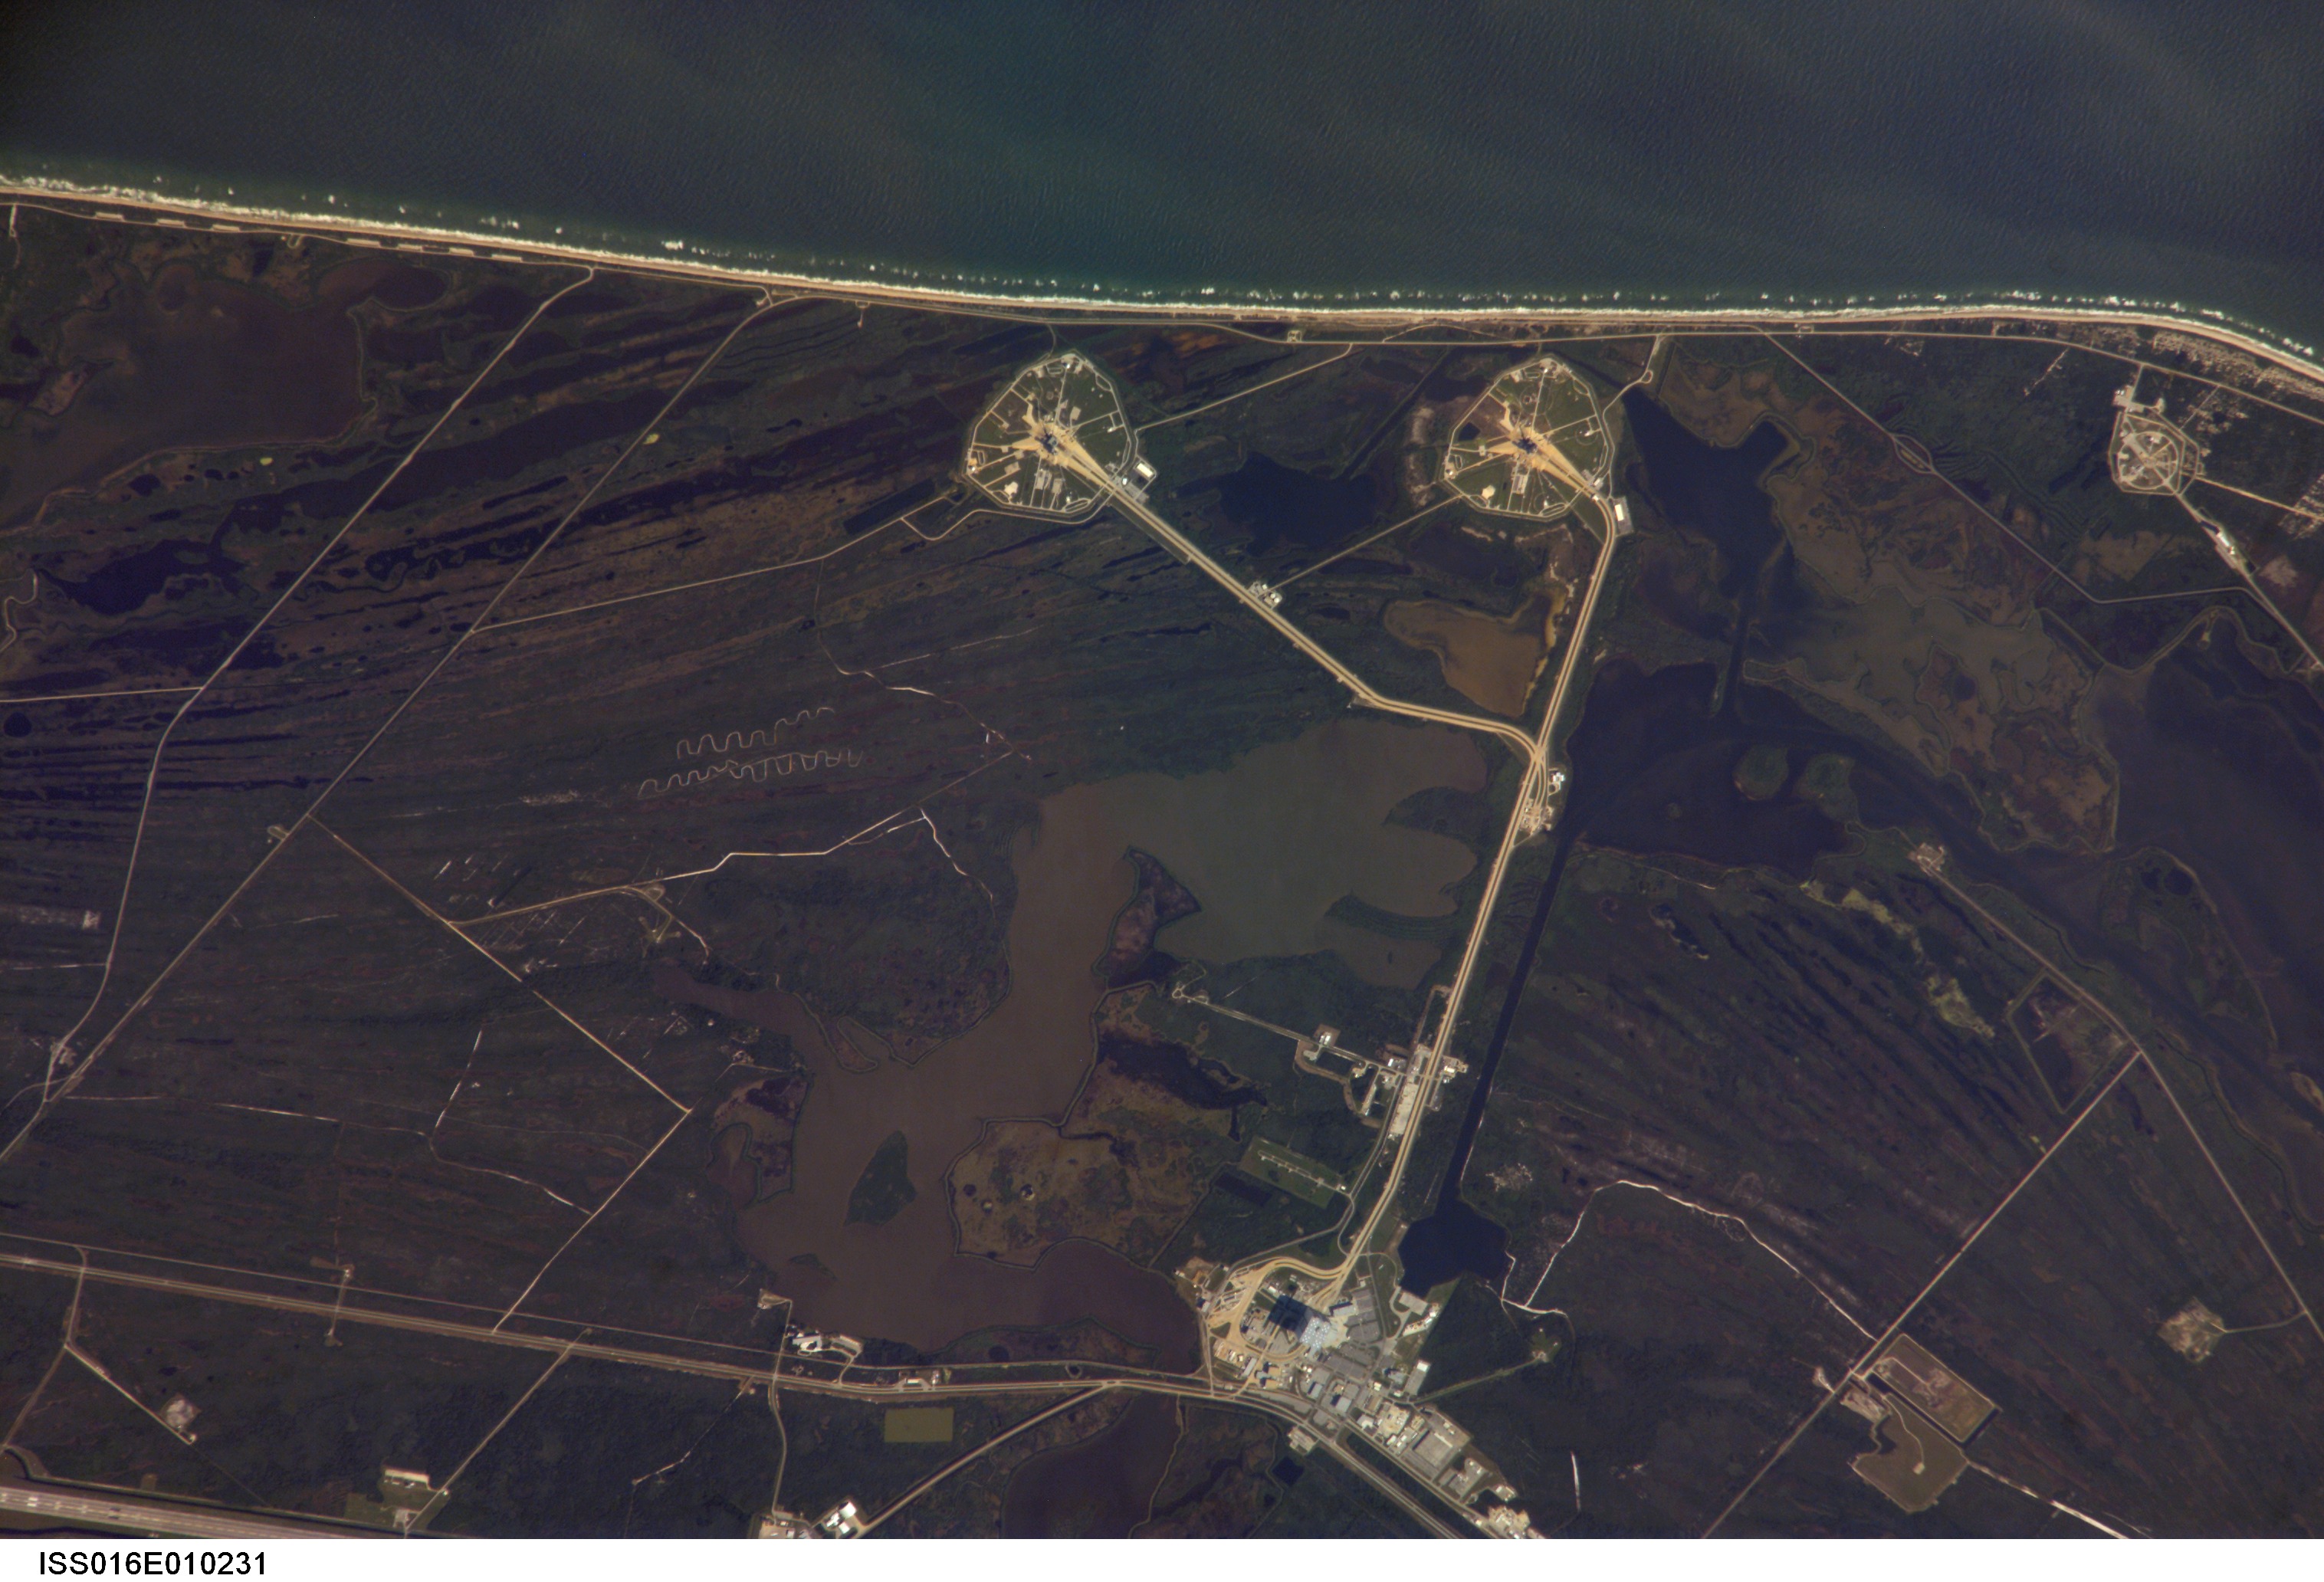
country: USA-FLORIDA
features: KSC, SHUTTLE LAUNCH PADS, C.
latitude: 28.6
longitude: -80.7
